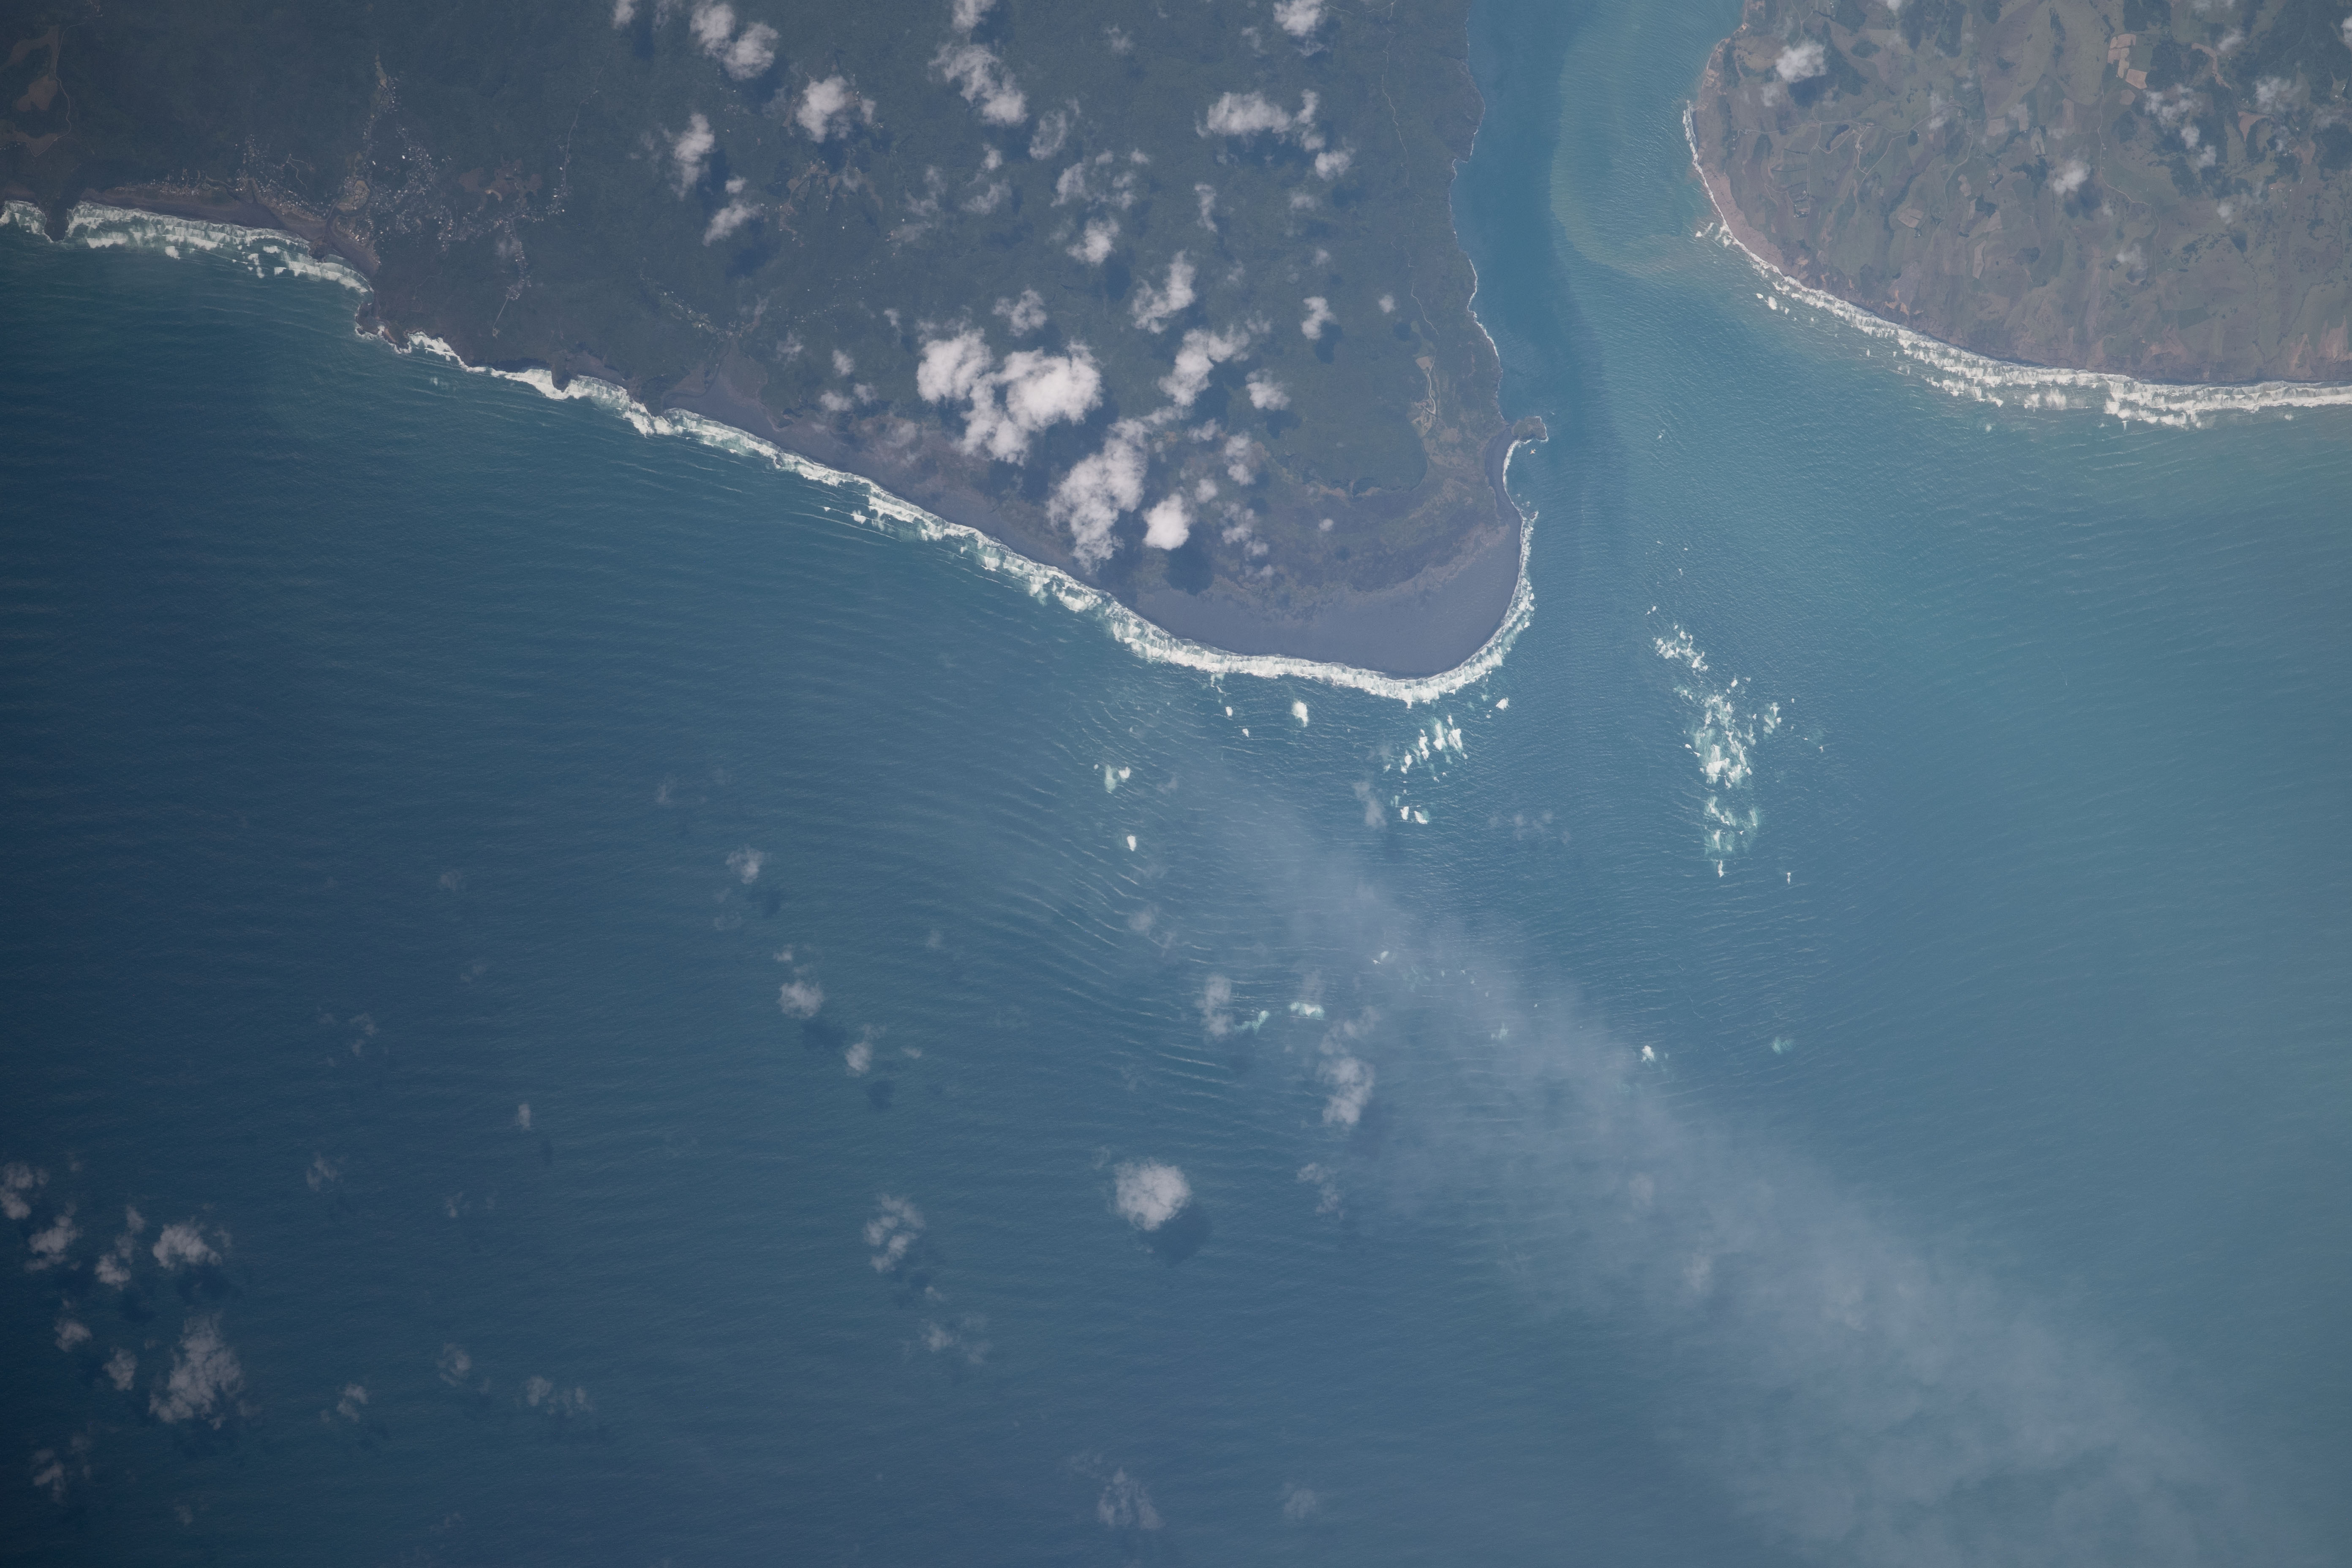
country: NEW ZEALAND-NI
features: WHATIPU BEACH
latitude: -37.0
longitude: 174.5
